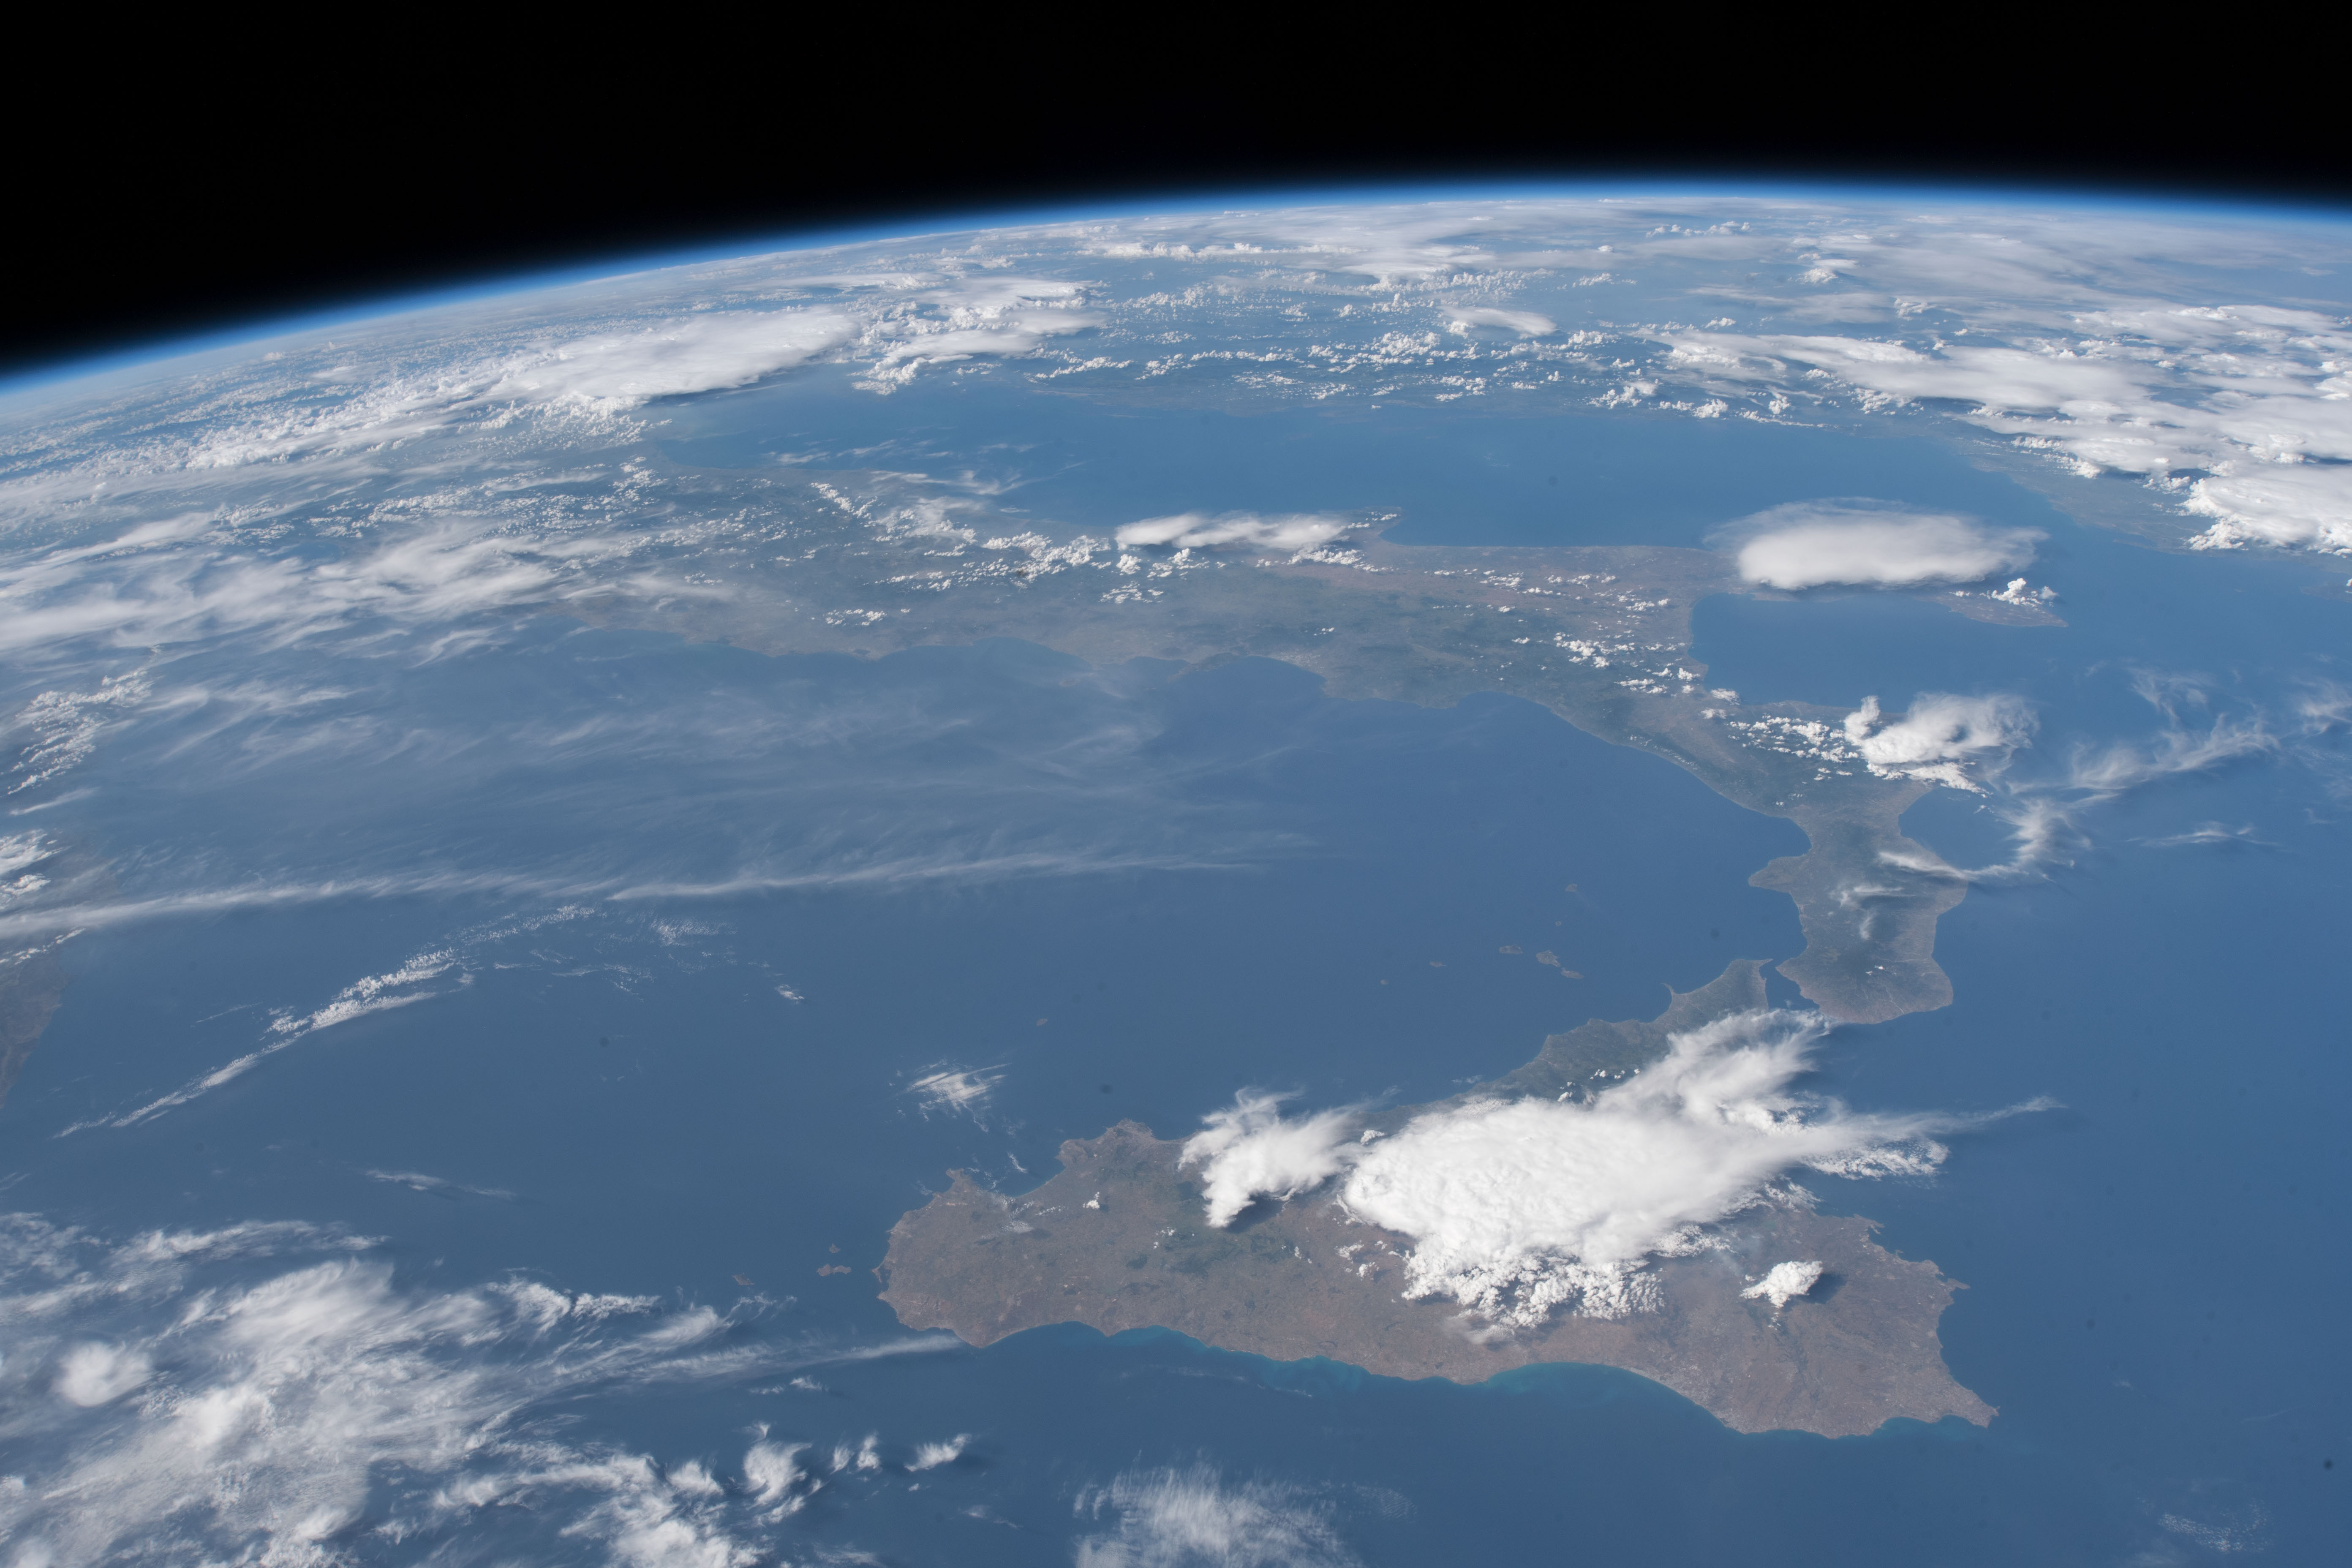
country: ITALY
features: COAST, TYRRHENIAN SEA, NAPLES, EARTH LIMB
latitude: 39.9
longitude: 14.2
